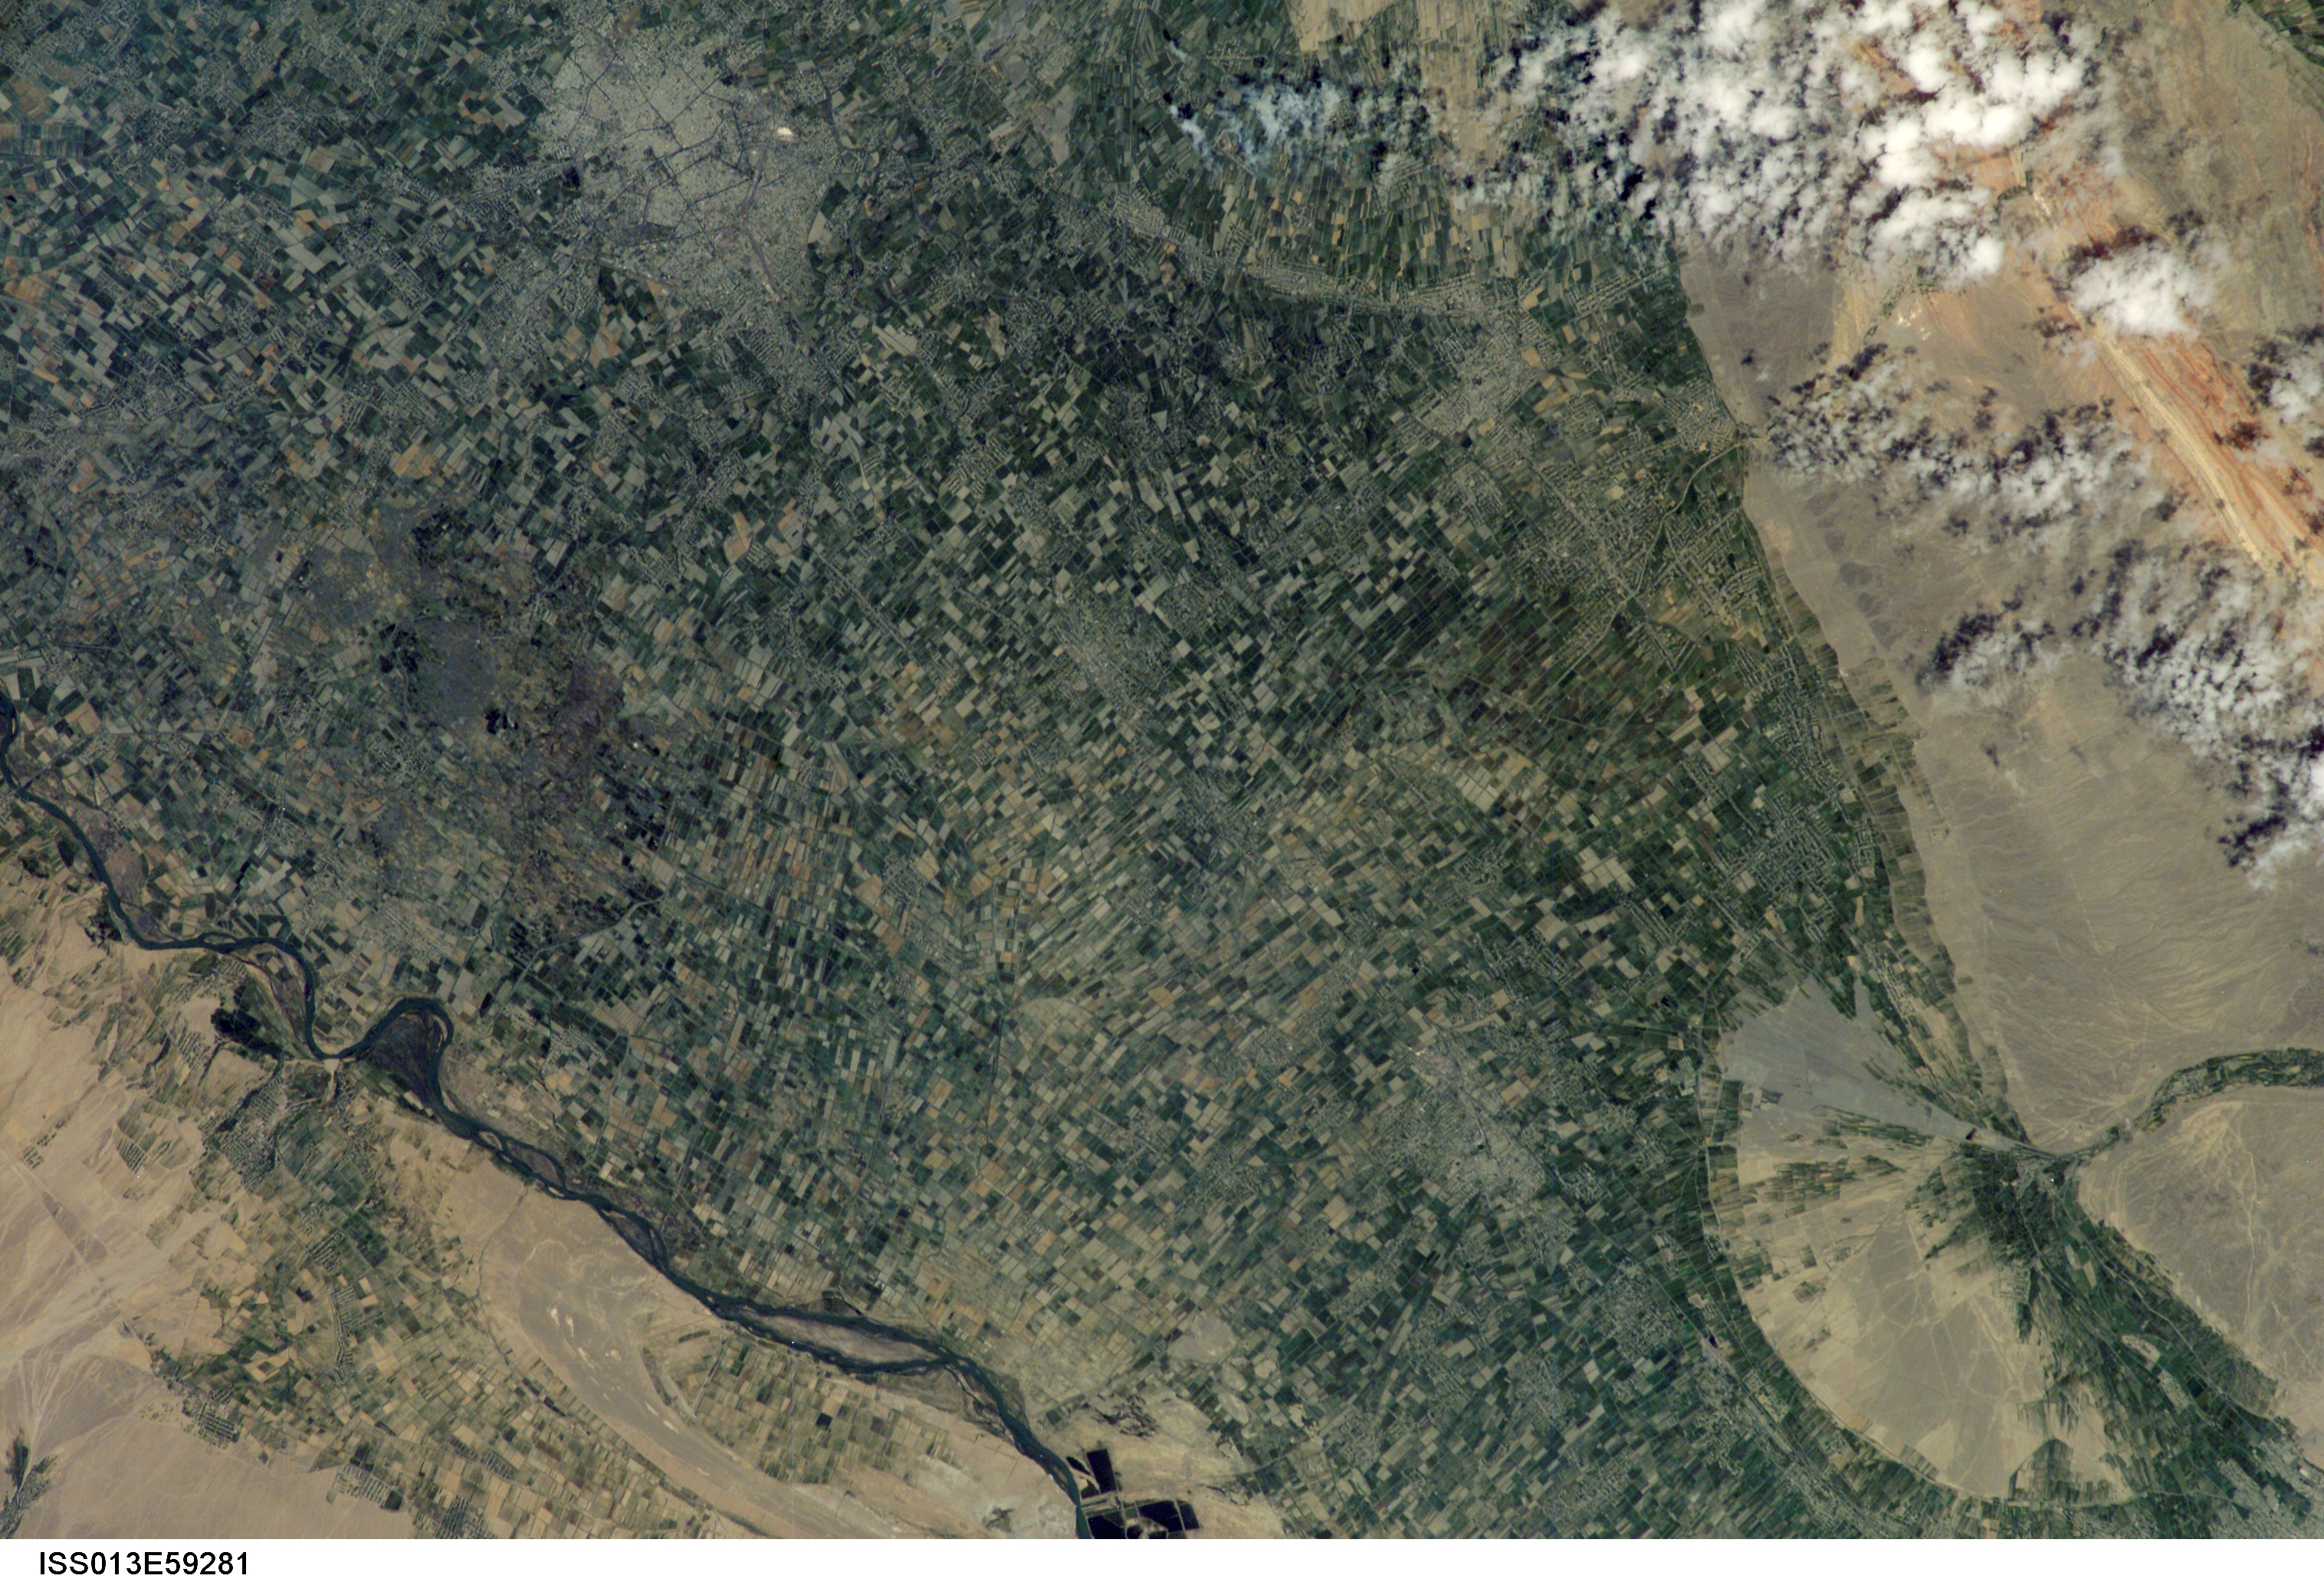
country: UZBEKISTAN
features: SYRDAR'YA R. V., KOKAND, AGR.
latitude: 40.5
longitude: 70.5
